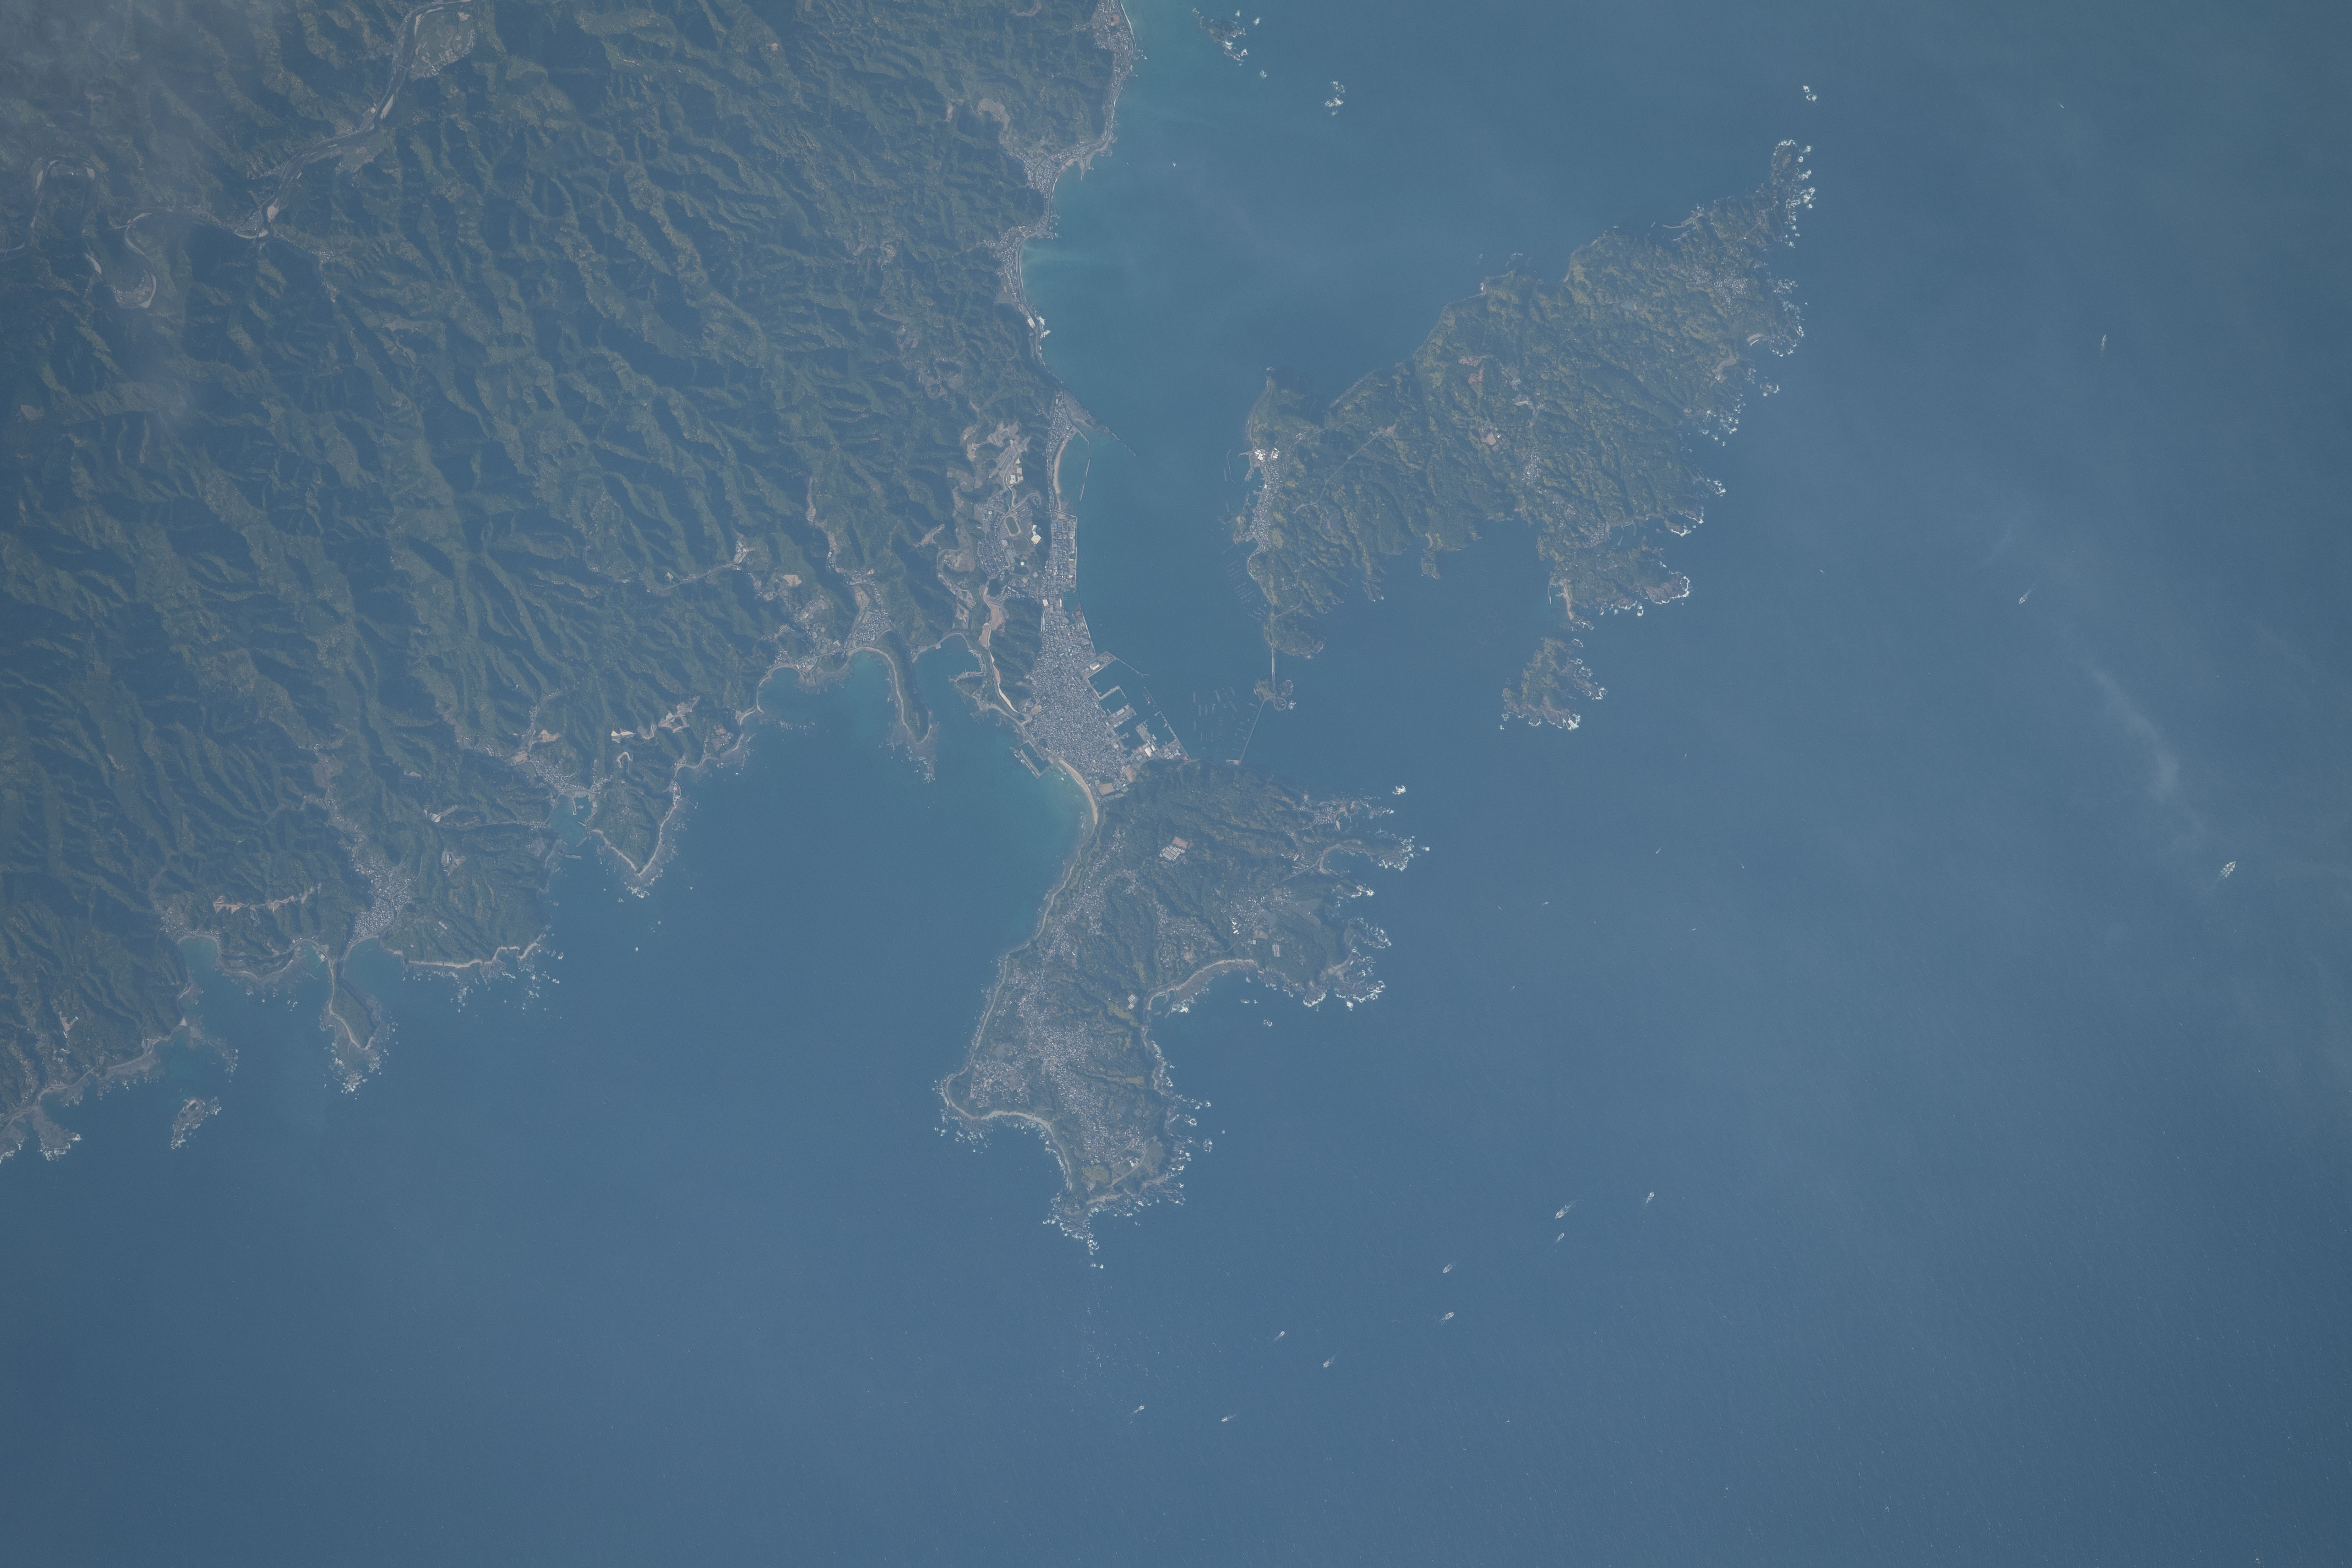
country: JAPAN
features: KUSHIMOTO CITY
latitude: 33.5
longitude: 135.8
